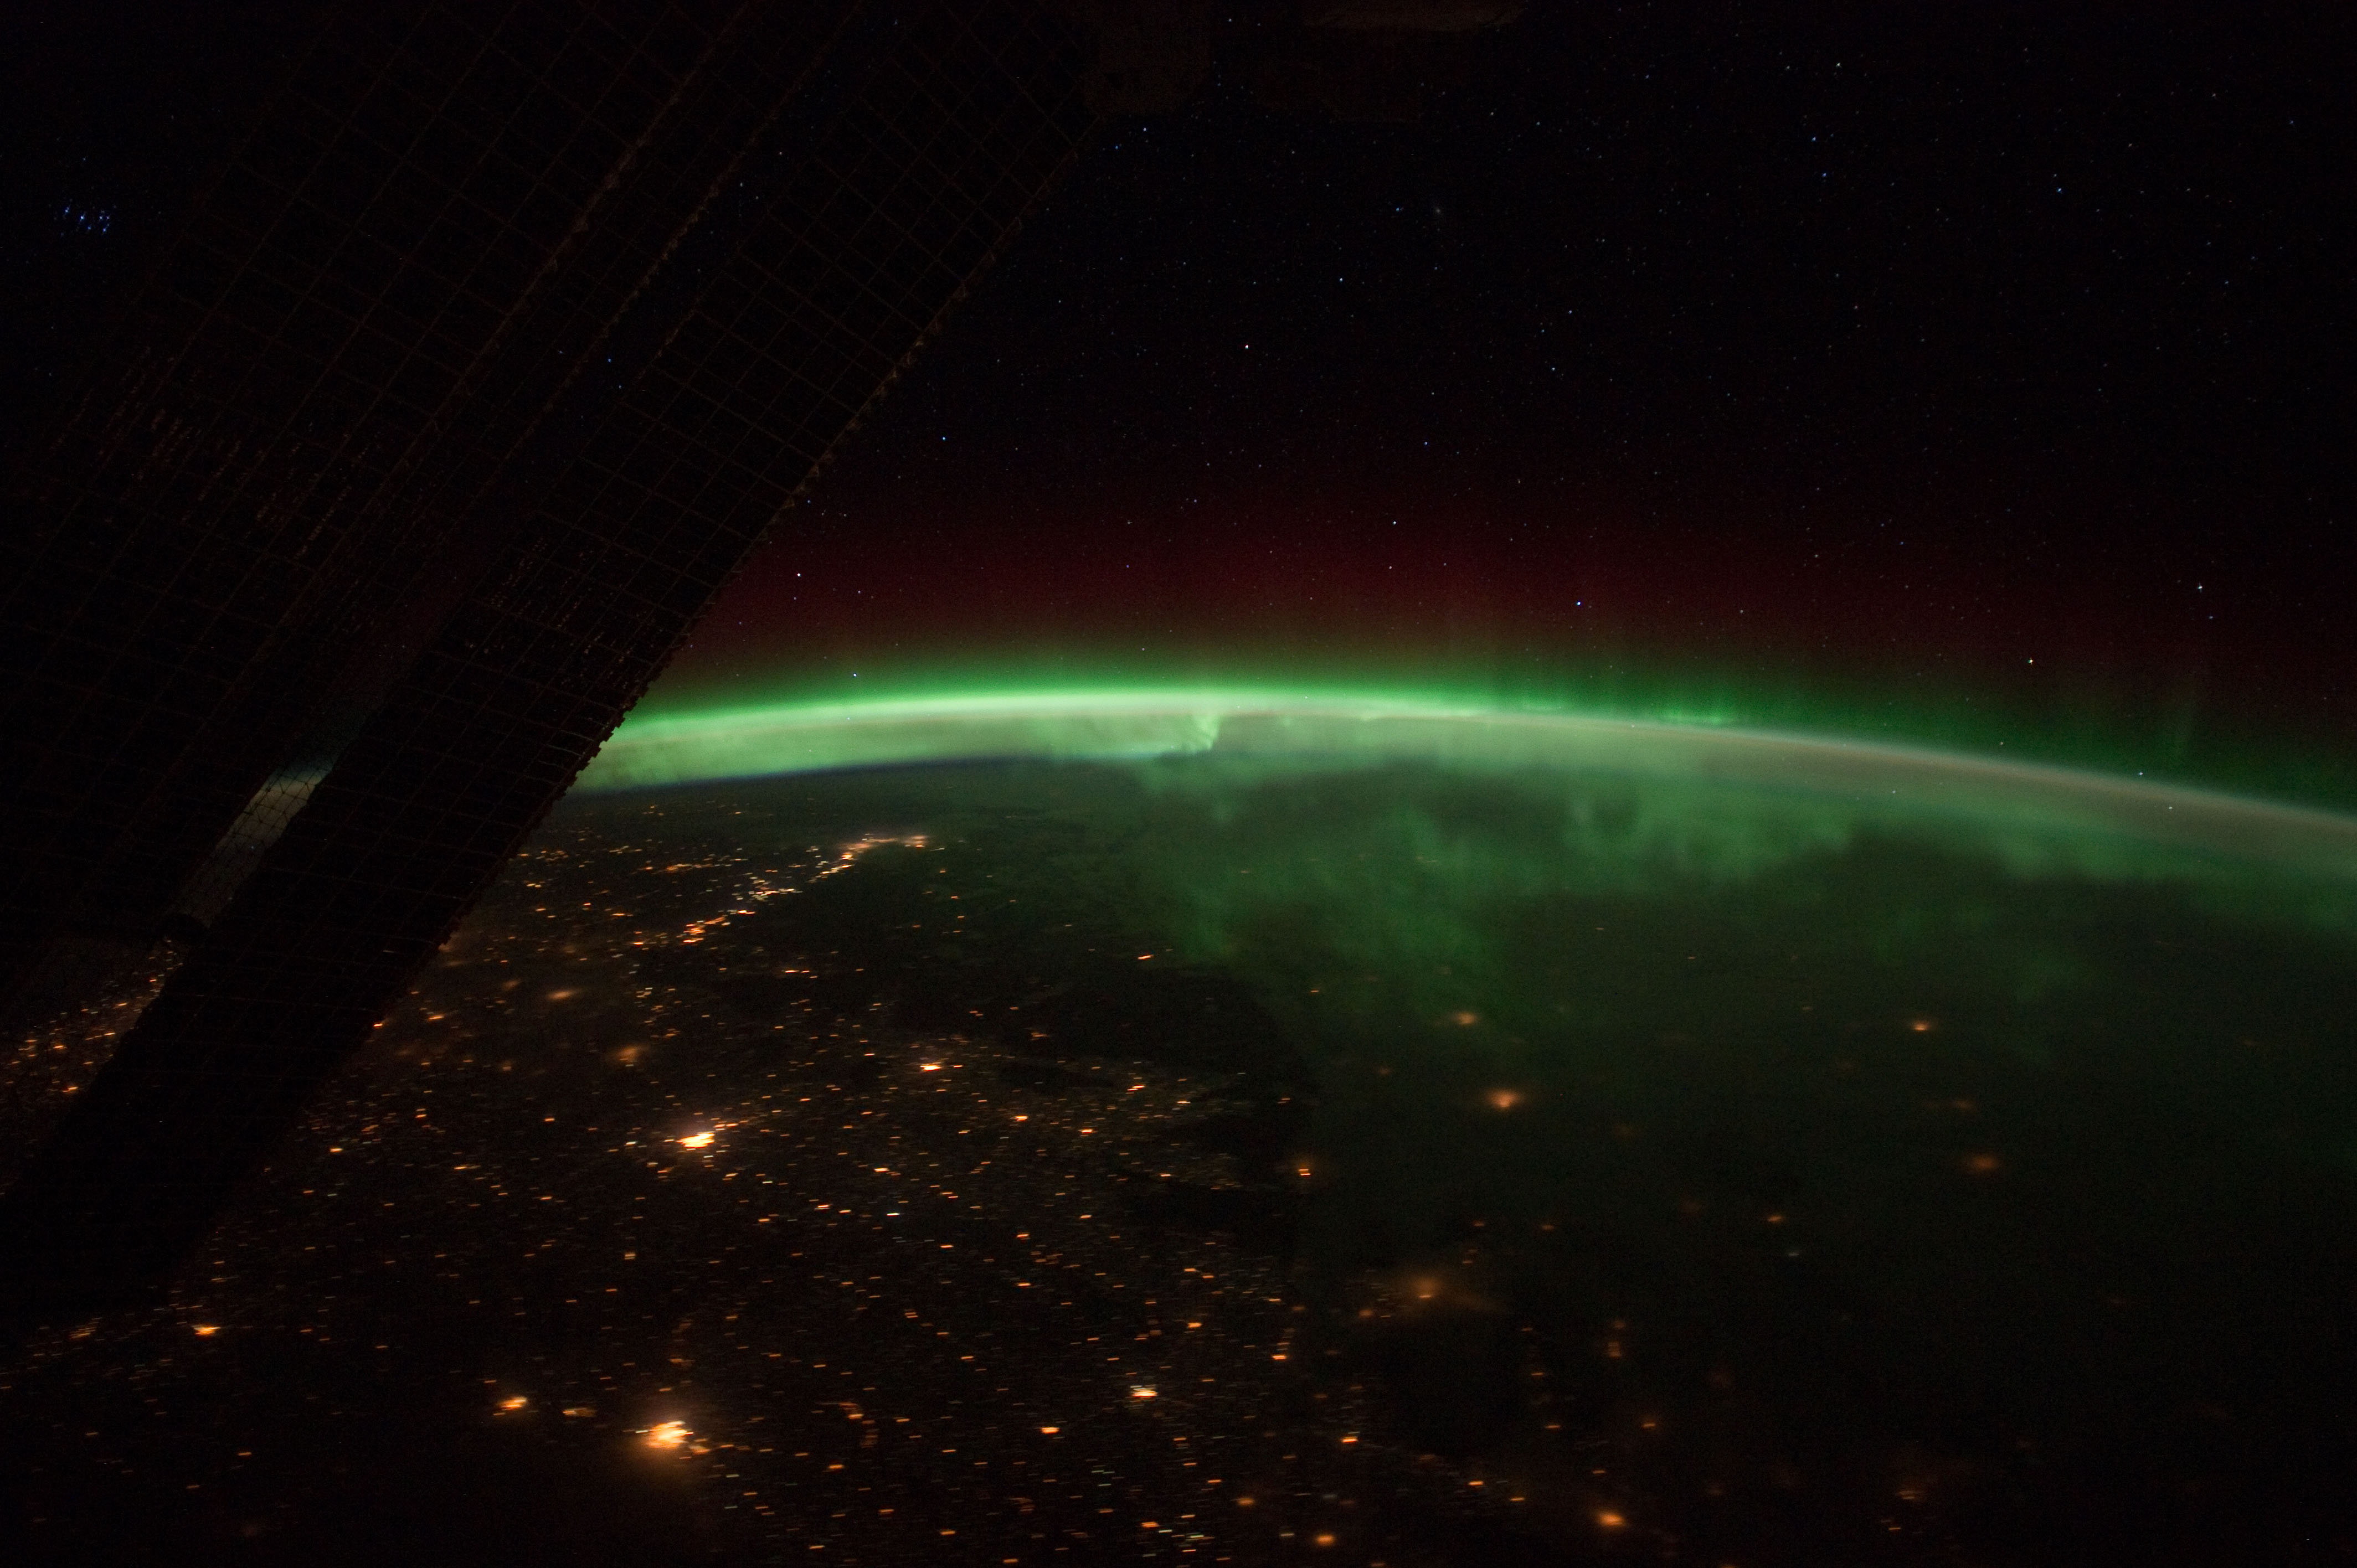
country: CANADA
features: PAN-AURORA BOREALIS, PRAIRIE PROVINCES CITIES AT NIGHT
